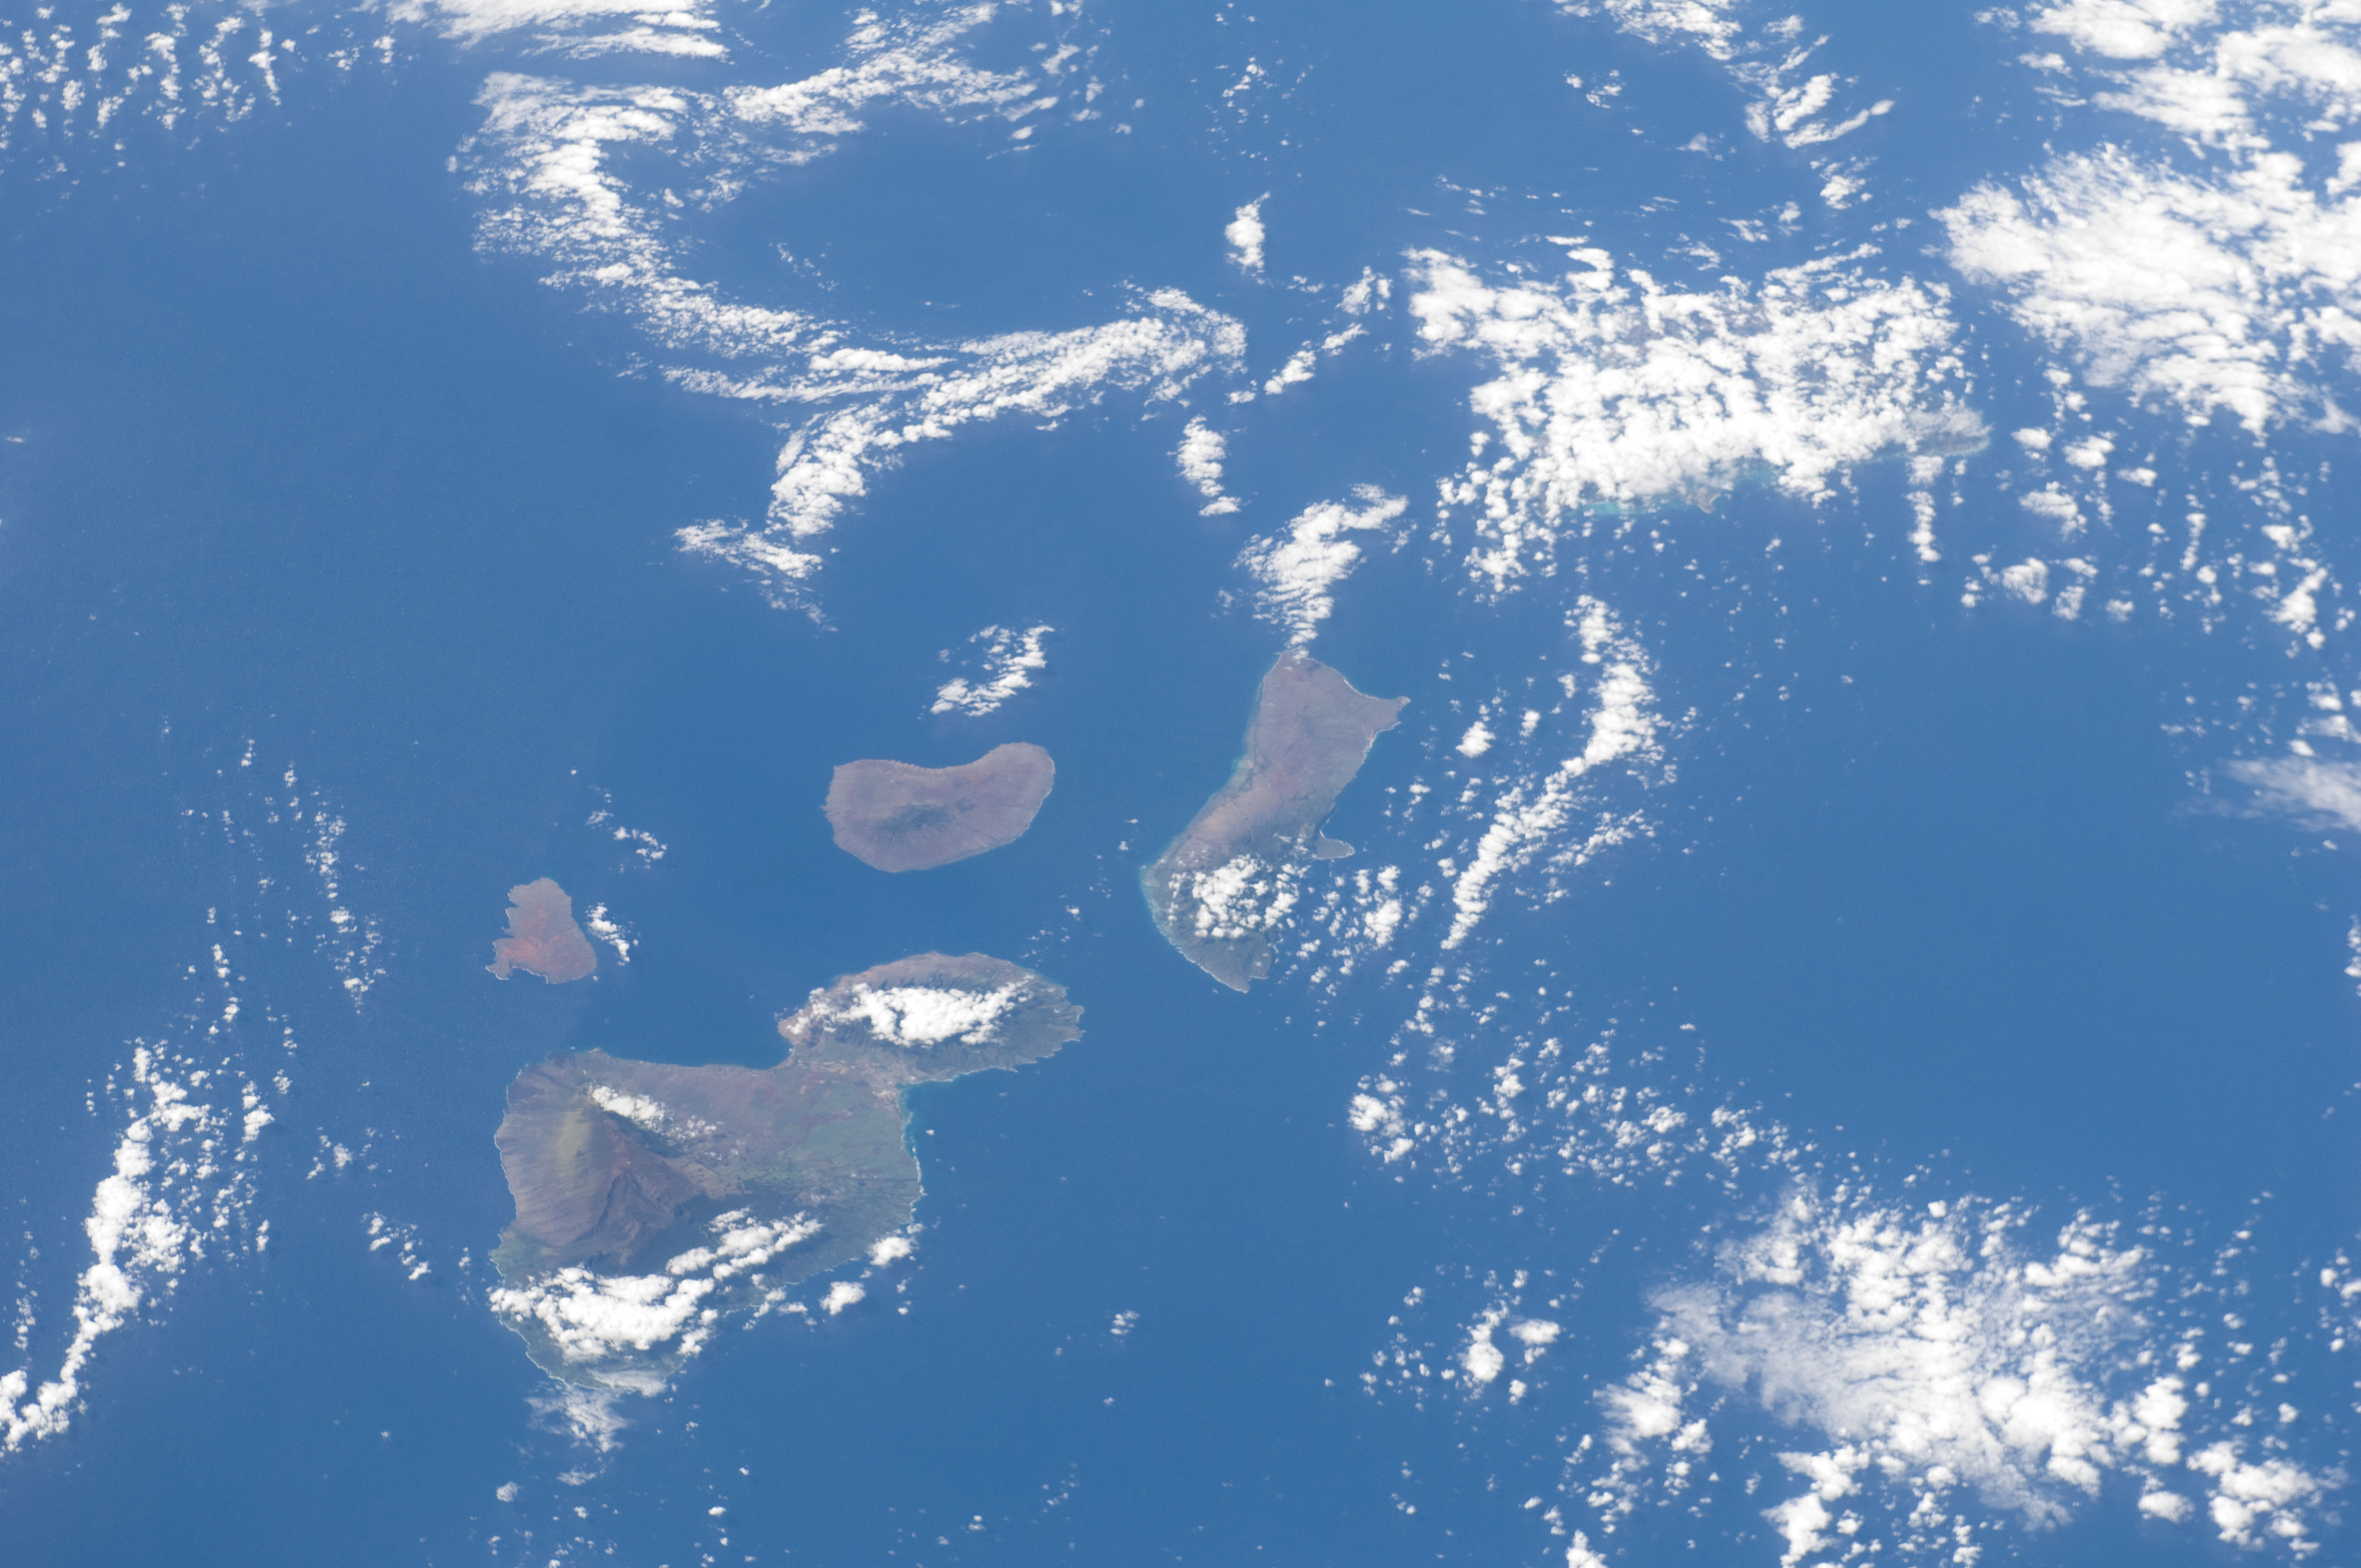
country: USA-HAWAII
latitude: 21.0
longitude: -157.0
